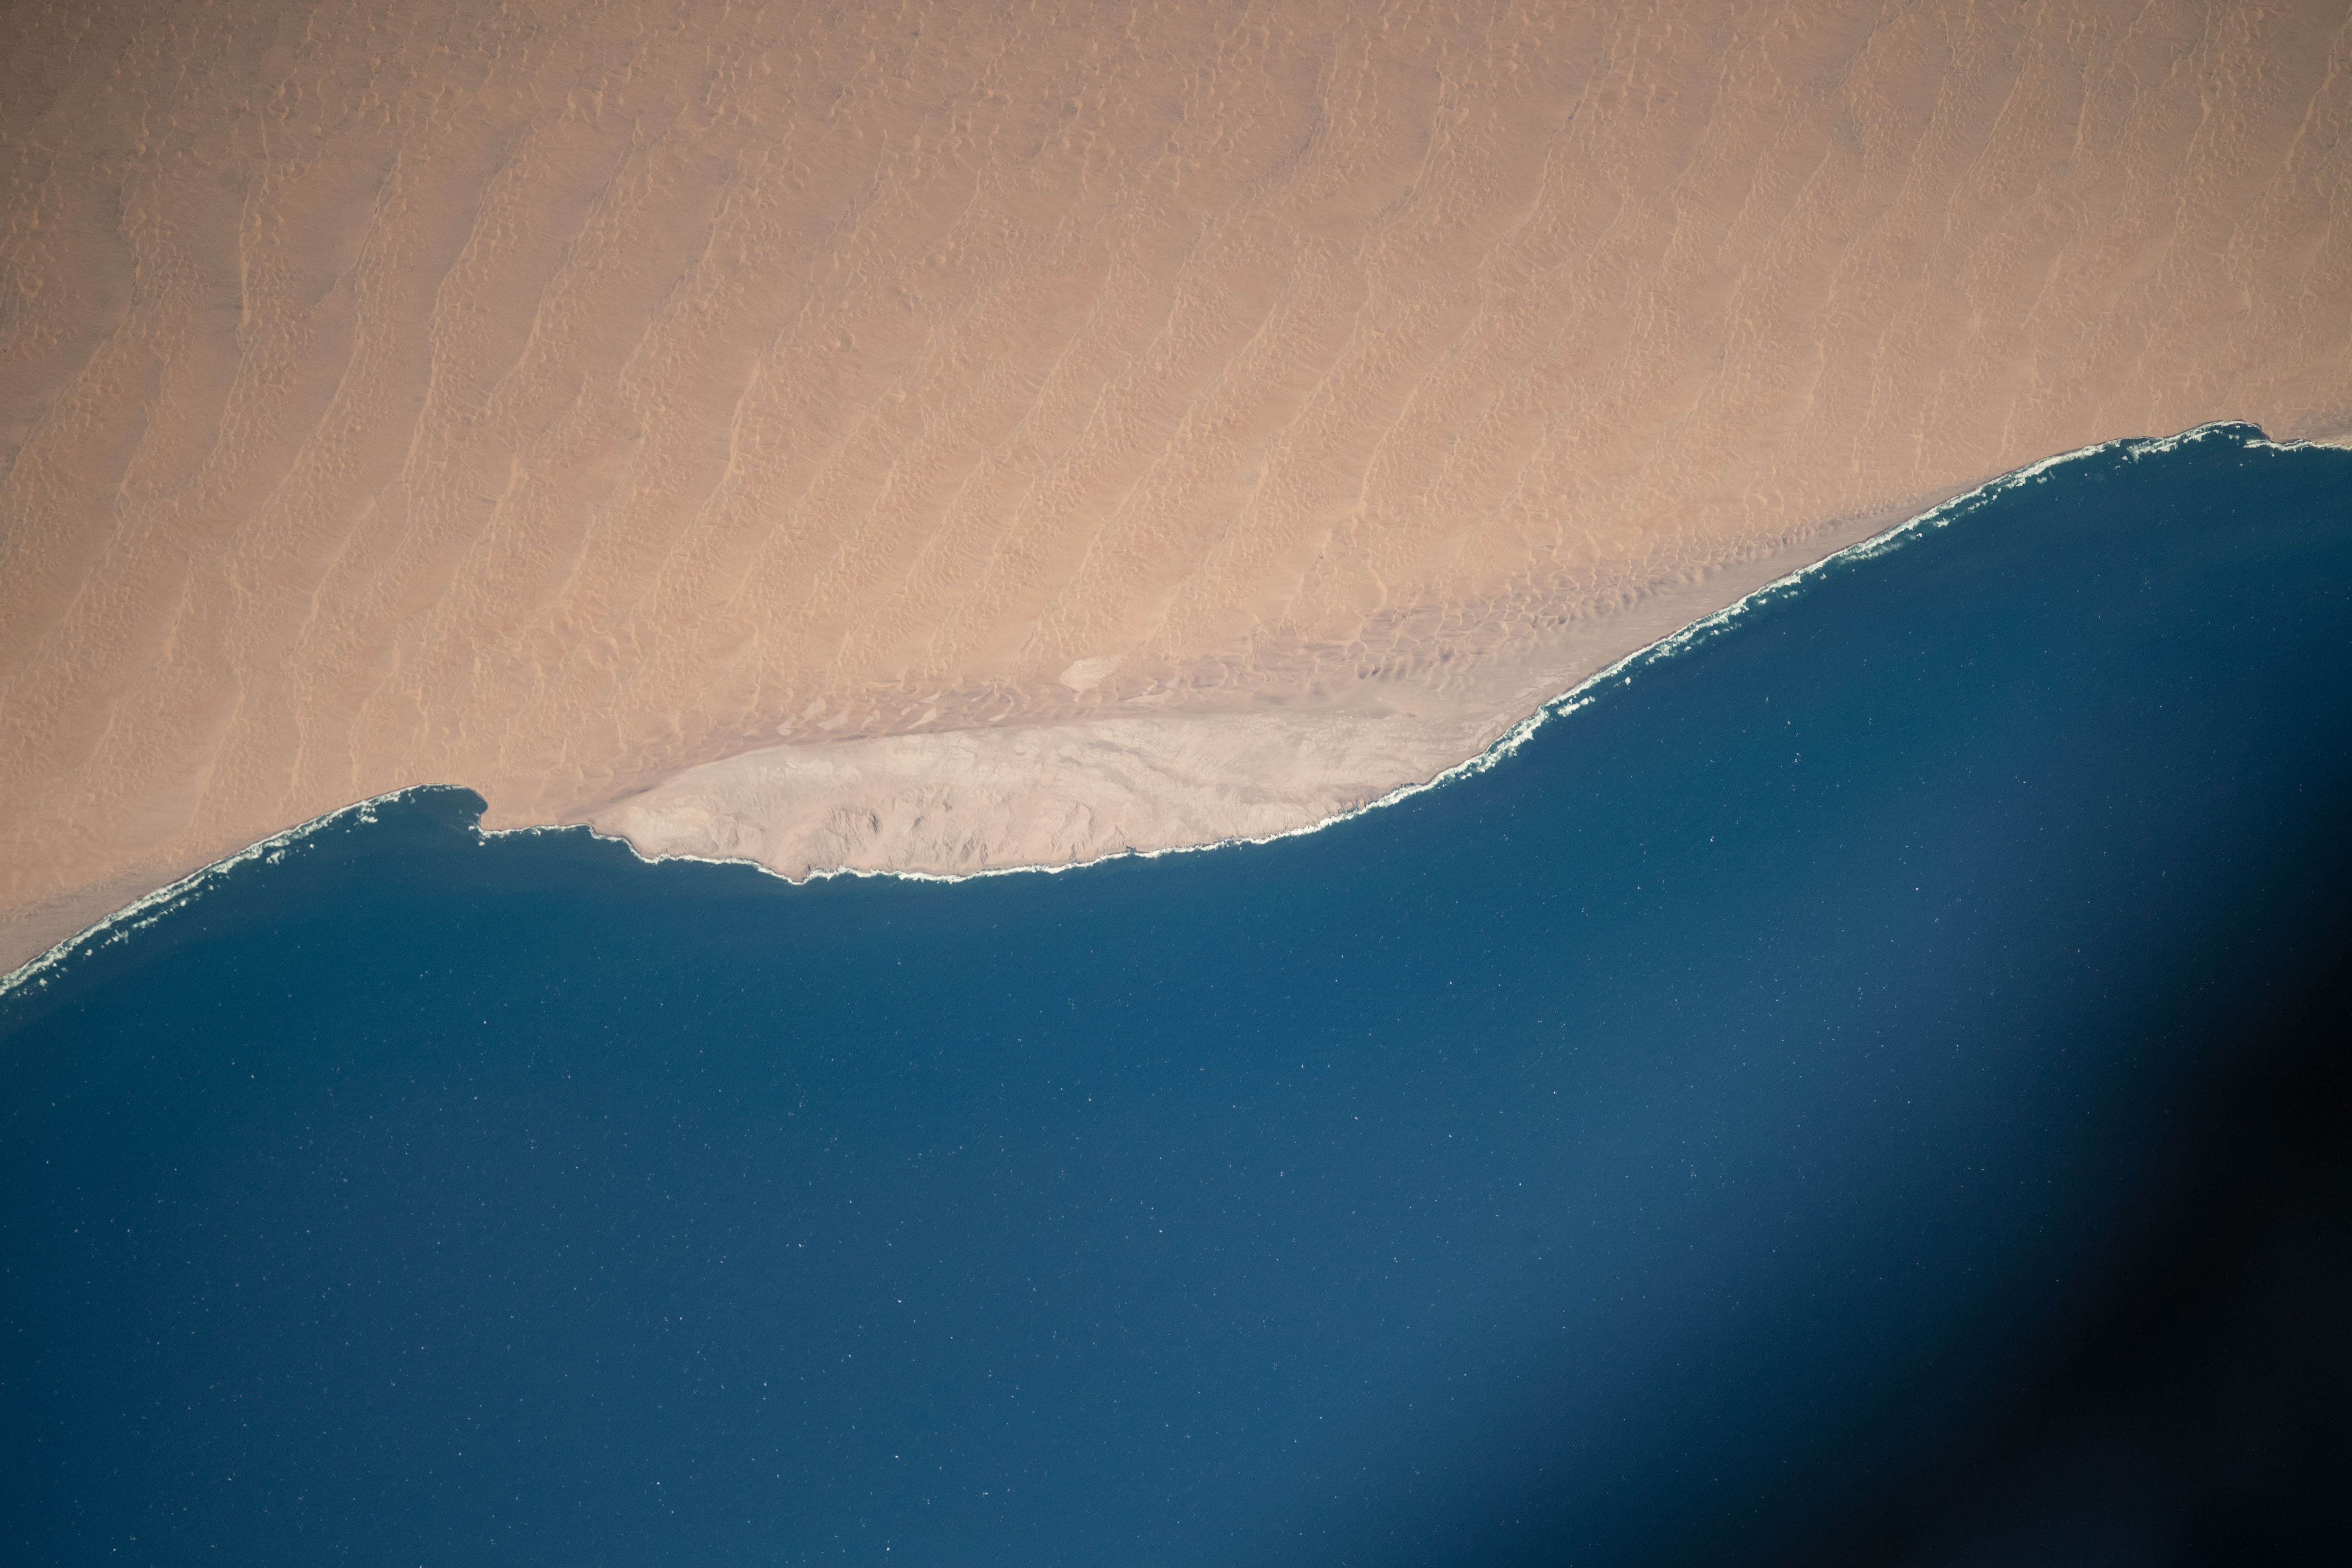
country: NAMIBIA
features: NAMIB DESERT, SADDLE HILL
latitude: -25.9
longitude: 14.9
